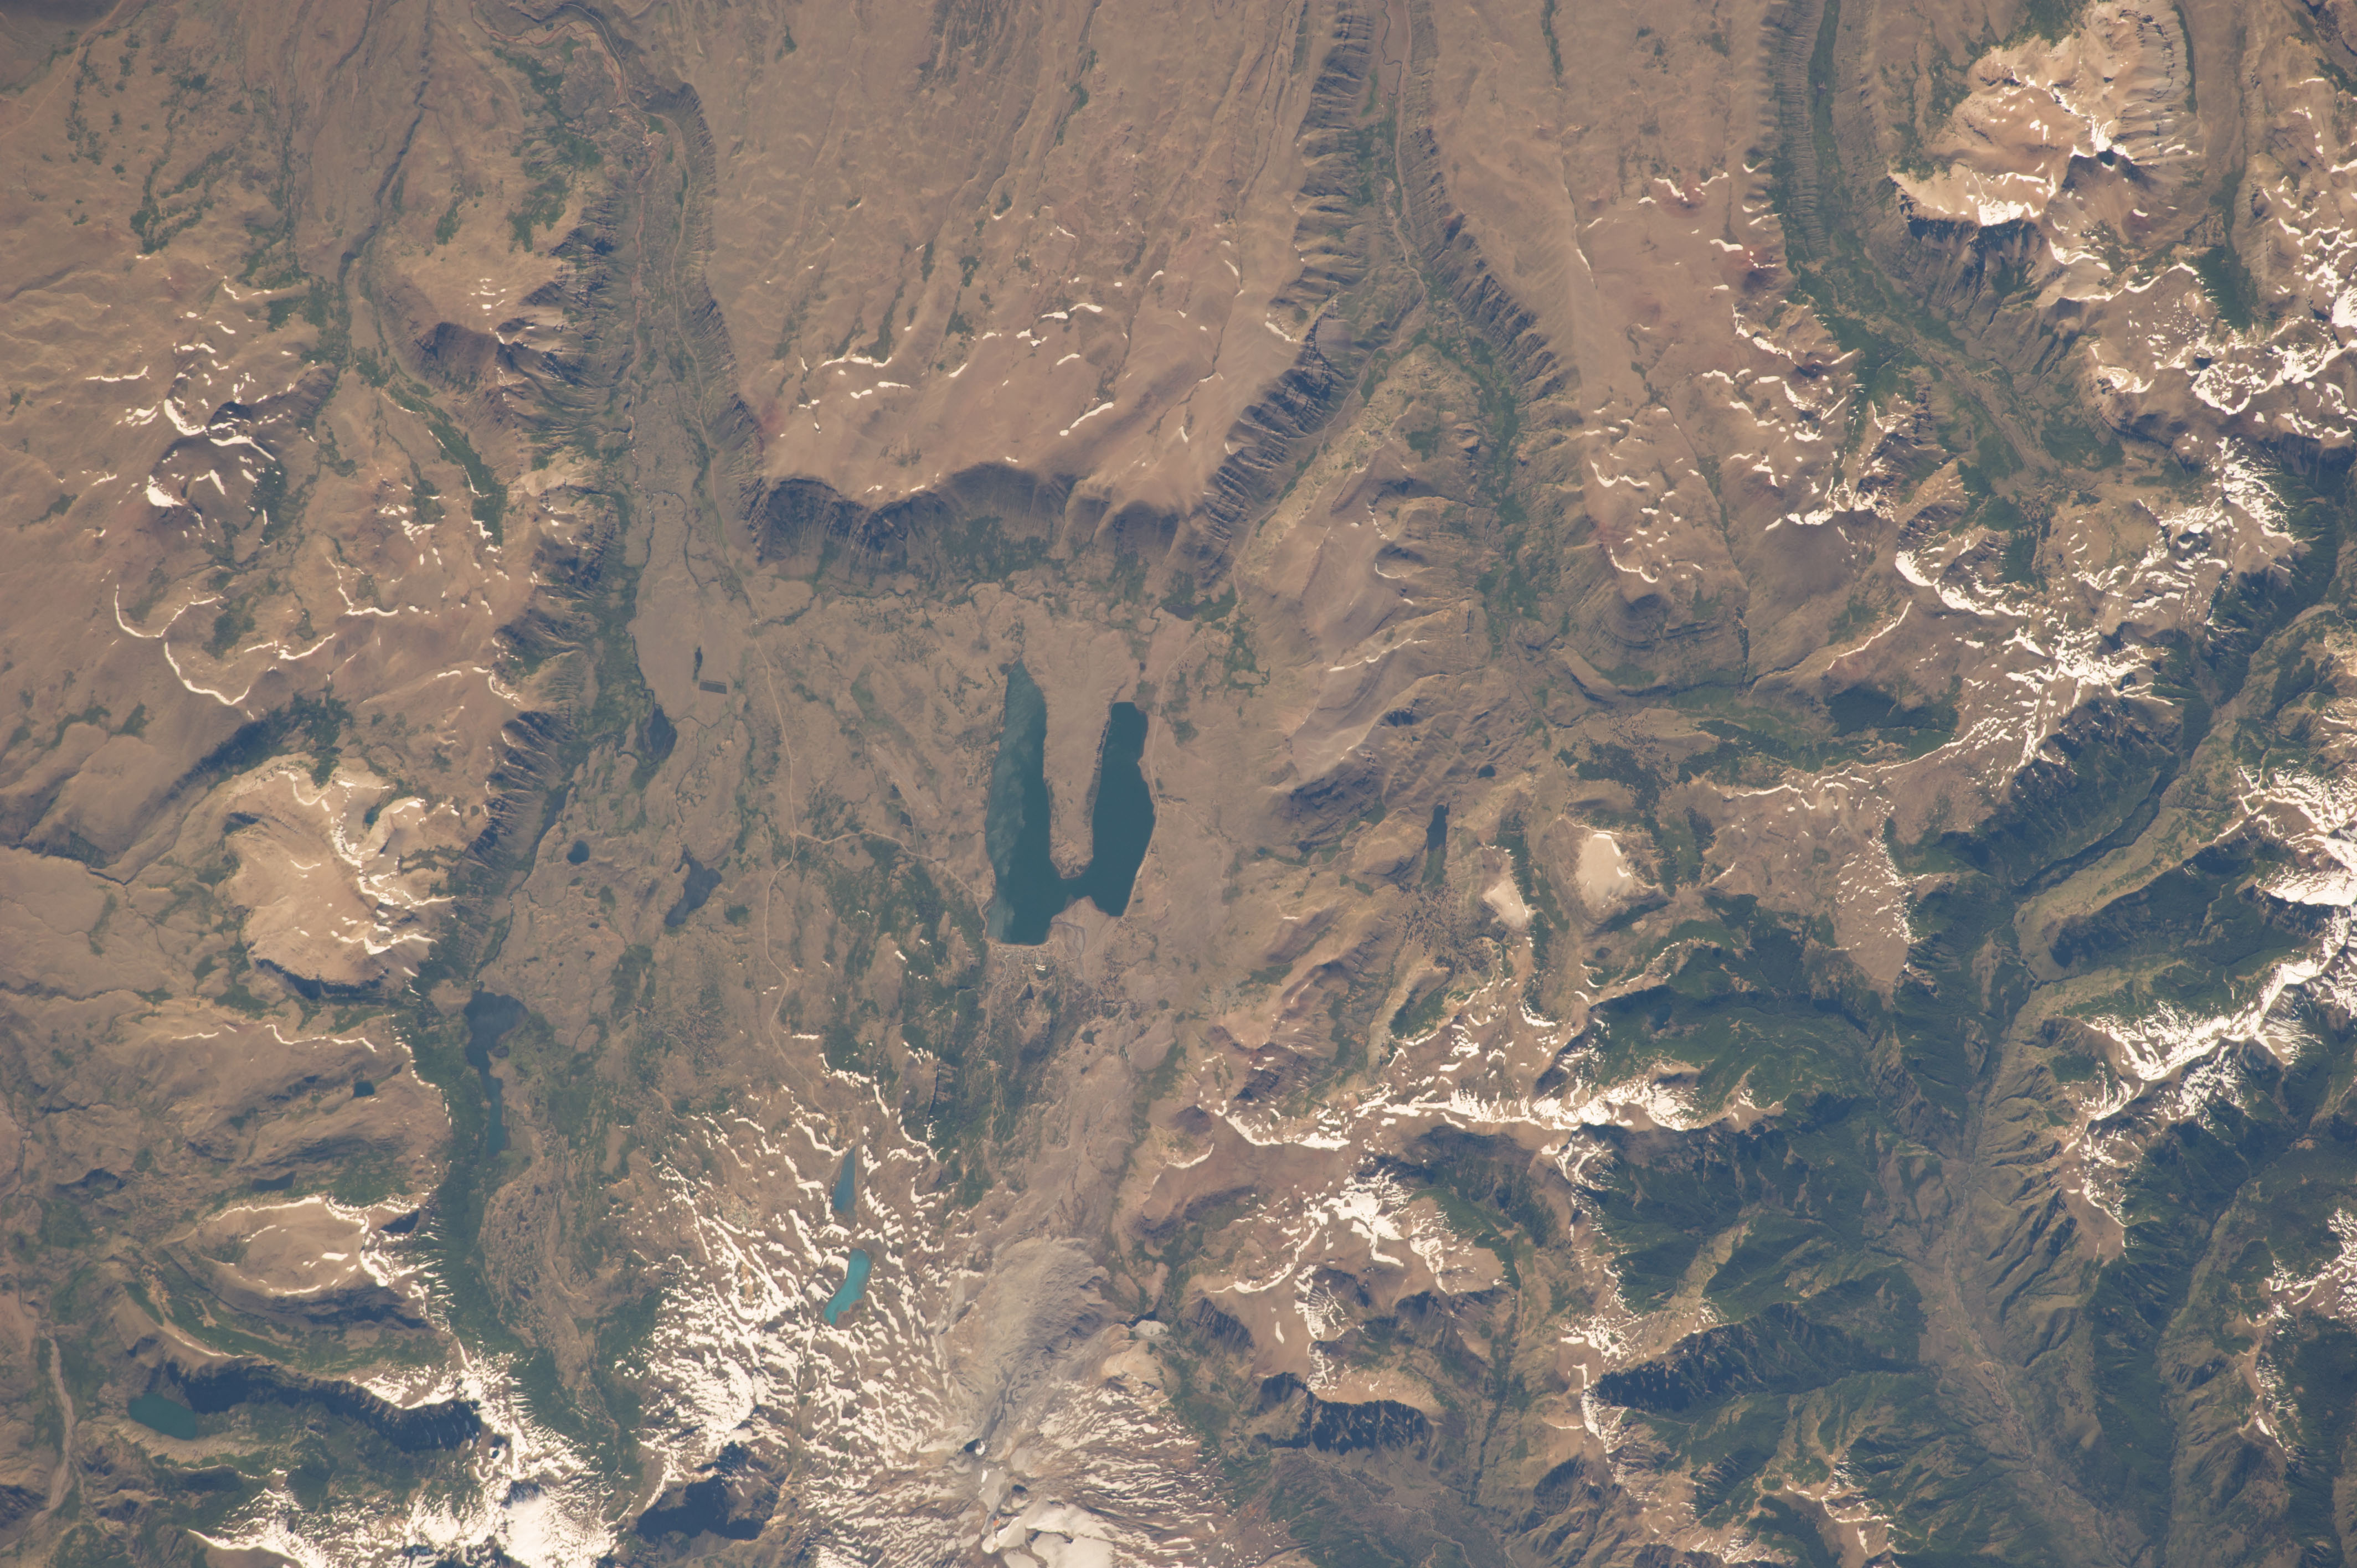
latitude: -37.9
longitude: -70.9
